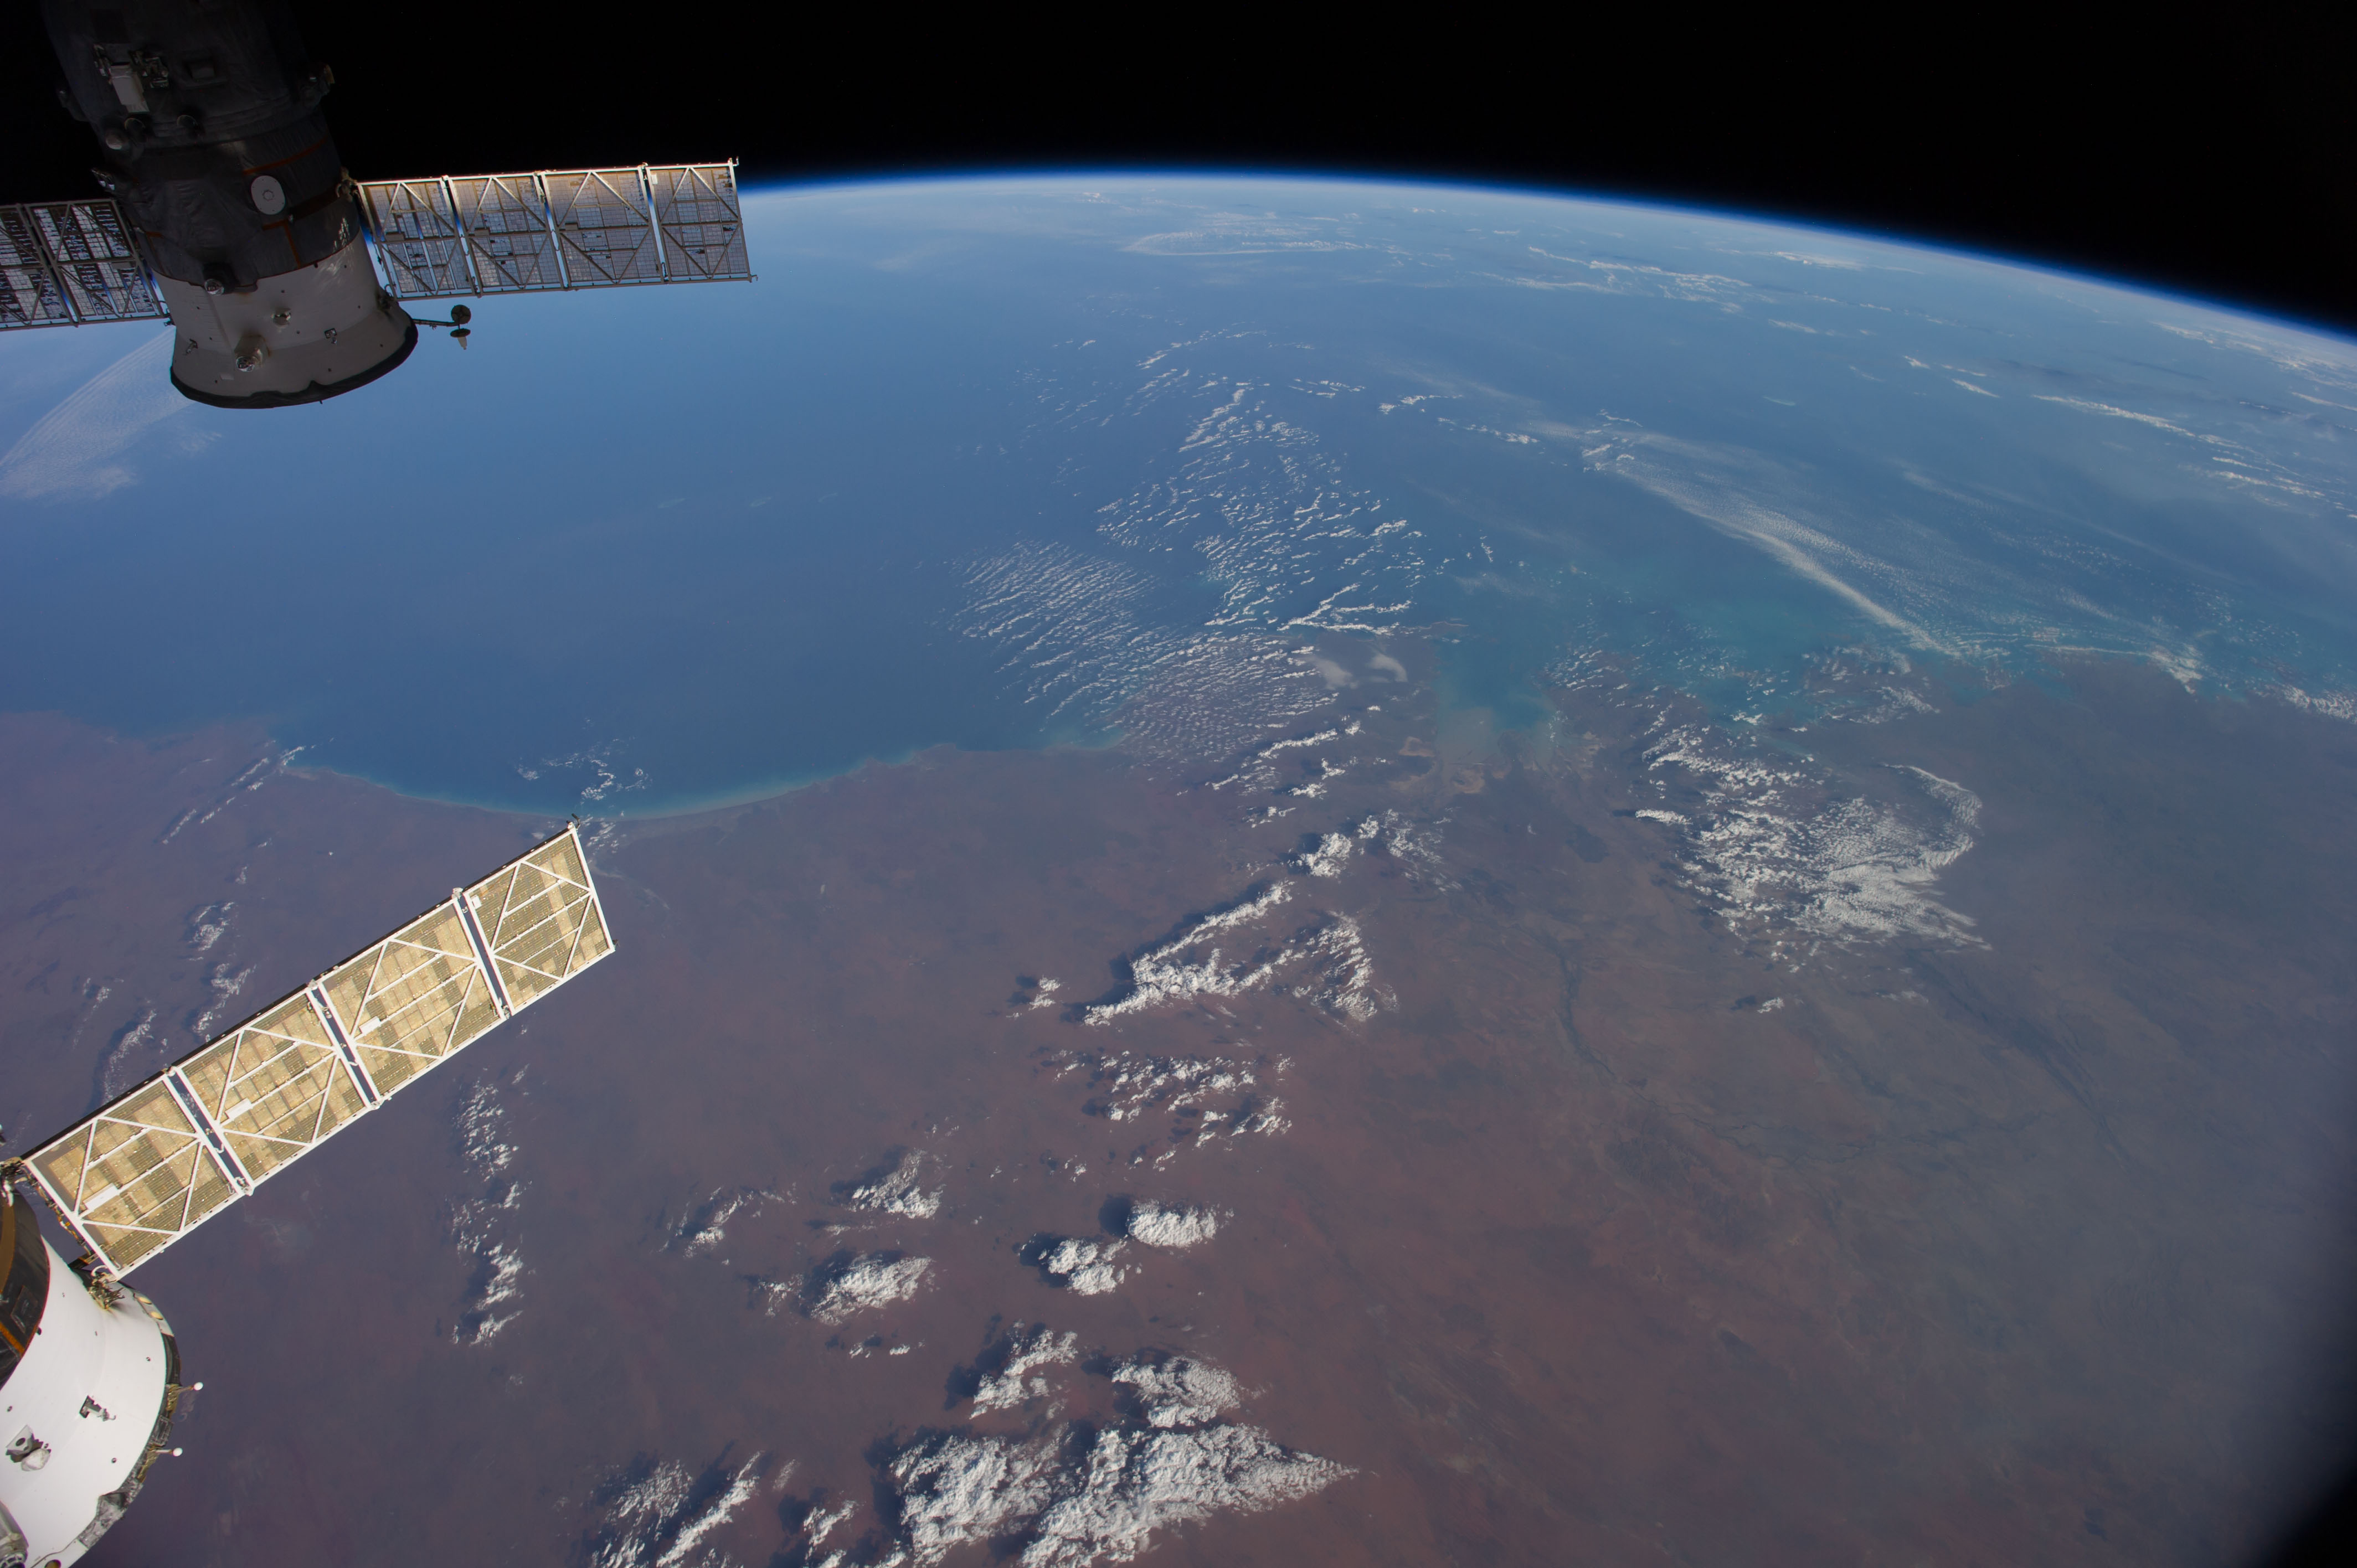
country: AUSTRALIA-WA
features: INDIAN O., KING SOUND, FITZROY R., ATMOSPHERIC LIMB
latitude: -18.0
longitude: 122.5
